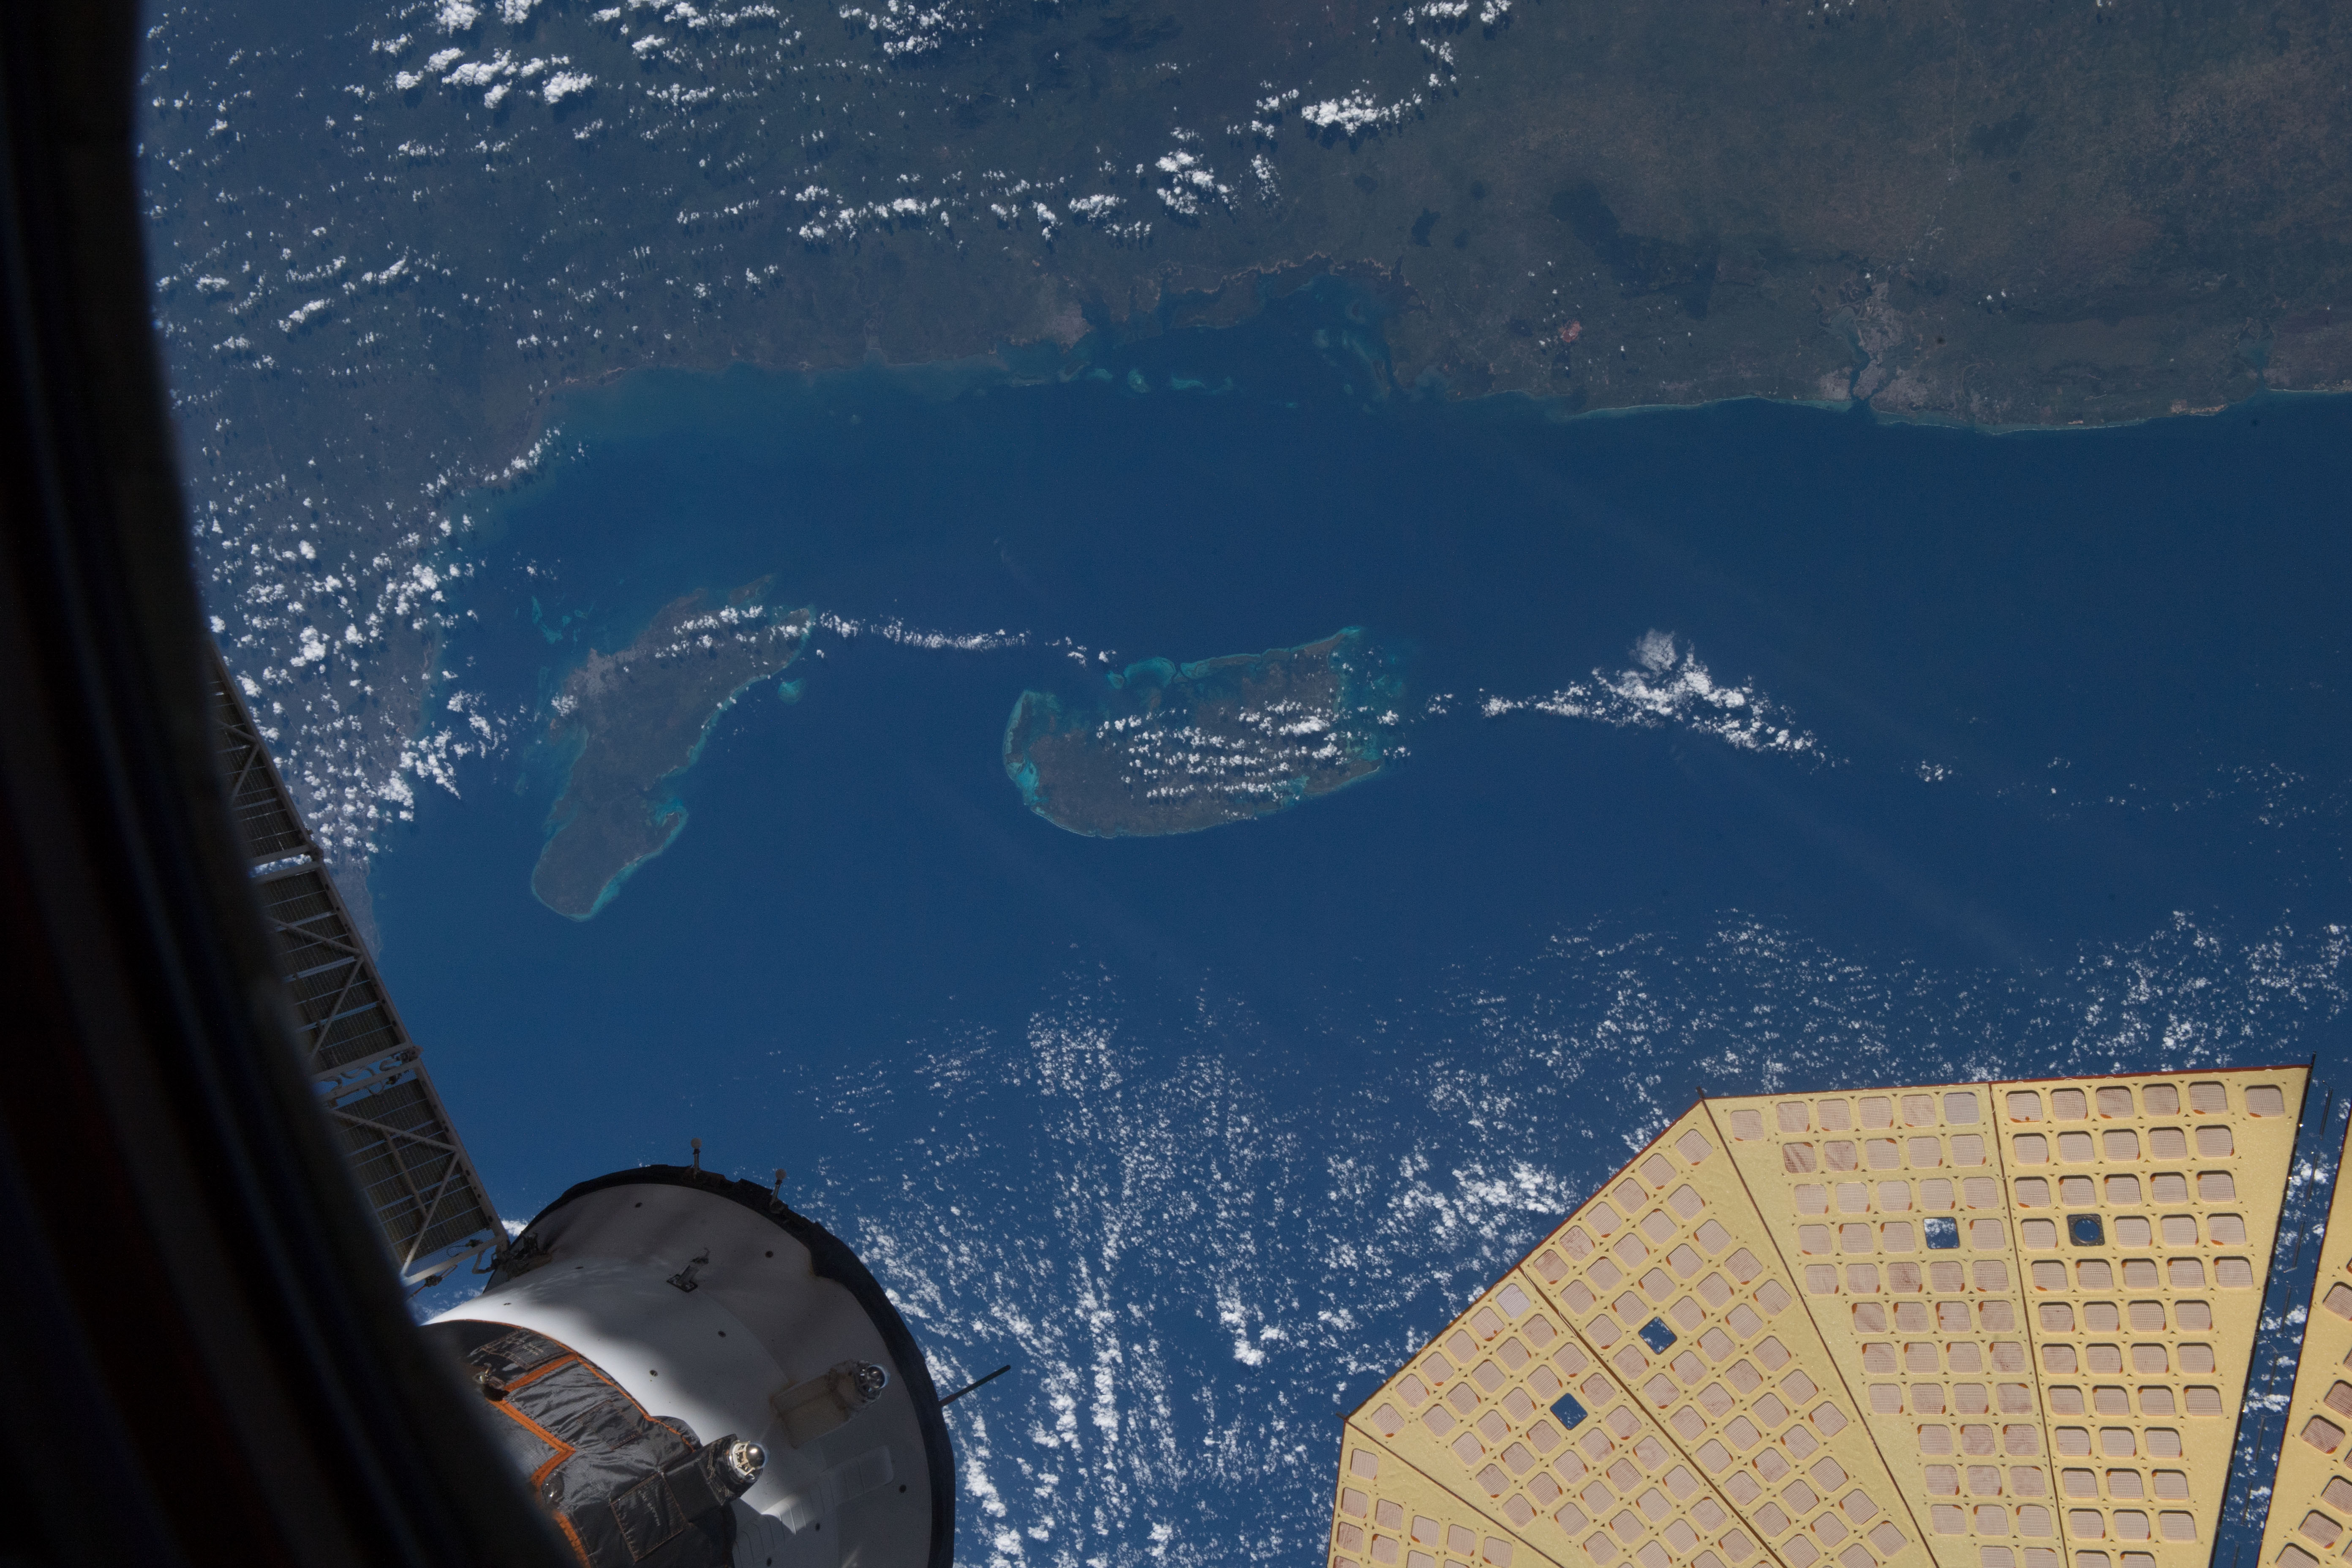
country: TANZANIA
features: PEMBA ISLAND, TUMBATU ISLAND, ZANZABAR ISLAND
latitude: -5.3
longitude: 39.8
